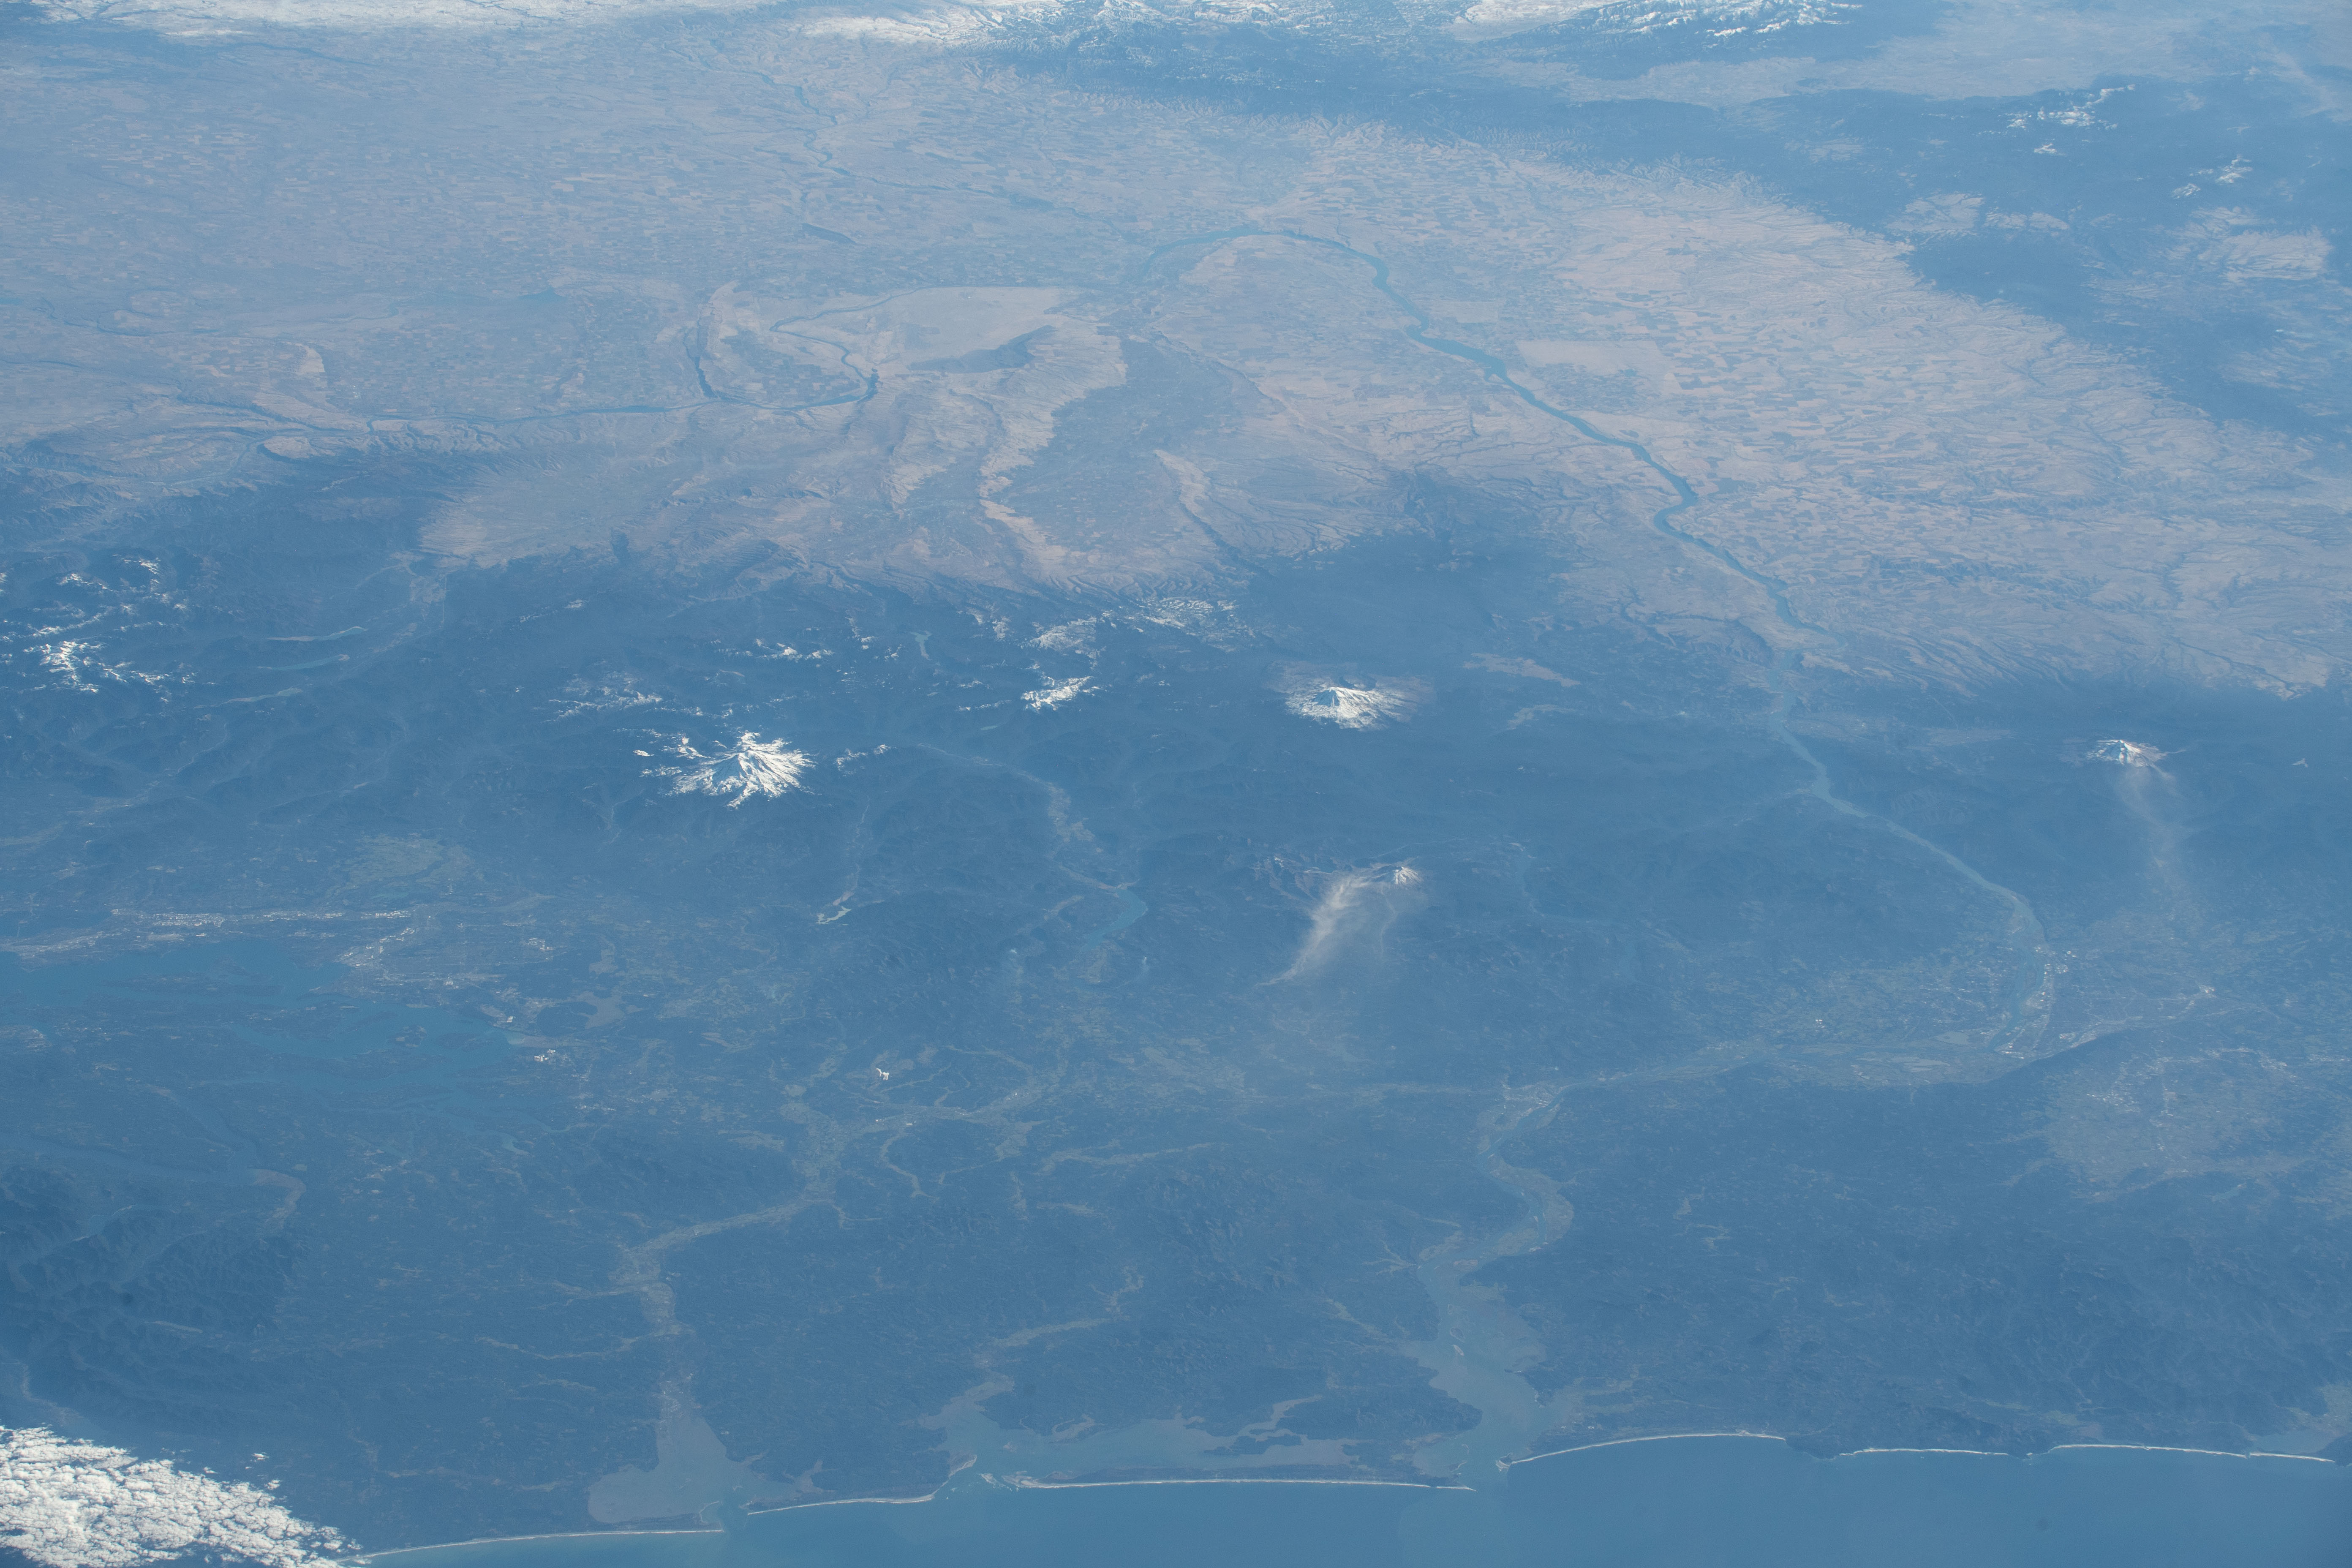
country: USA-WASHINGTON
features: UMPQUA NATIONAL FOREST, SNOQUALMIE NATIONAL FOREST, MOUNT ADAMS, MOUNT RAINIER
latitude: 46.5
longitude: -121.5
